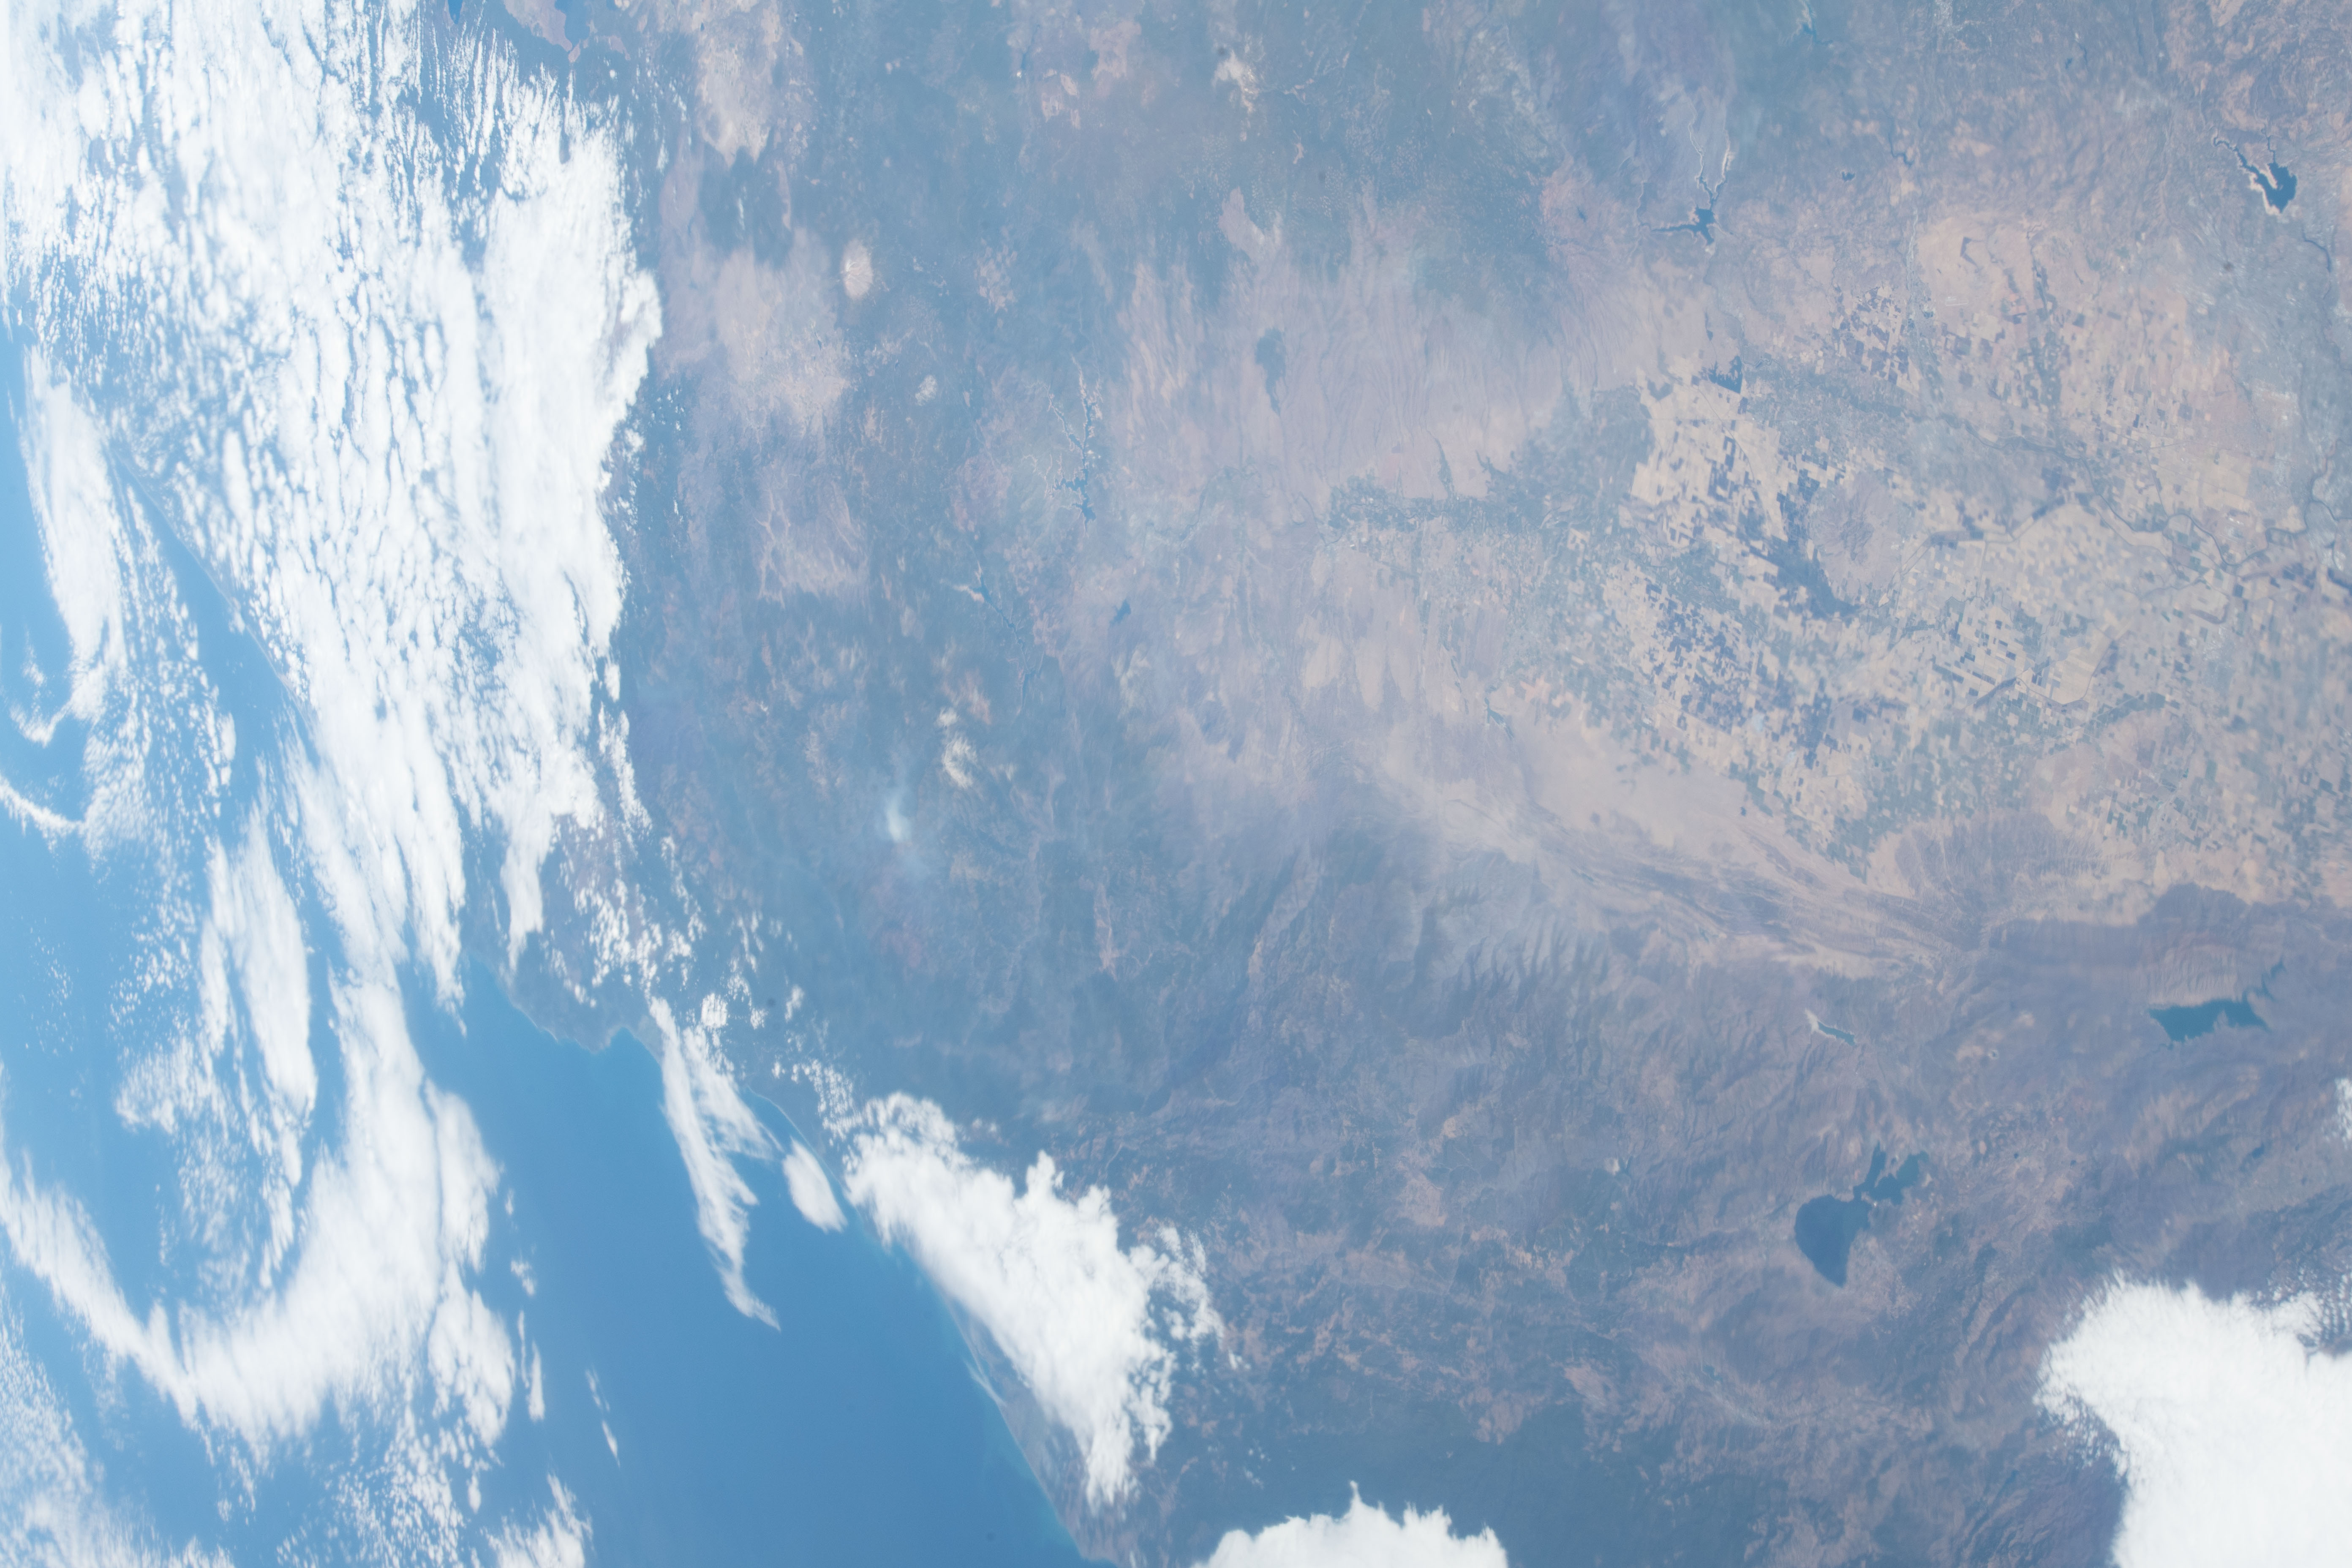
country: USA-CALIFORNIA
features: CENTRAL VALLEY, PACIFIC OCEAN, CLEAR LAKE, LAKE ALMANOR, EAGLE LAKE, PACIFIC OCEAN, KLAMATH MOUNTAINS
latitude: 40.0
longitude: -122.0
